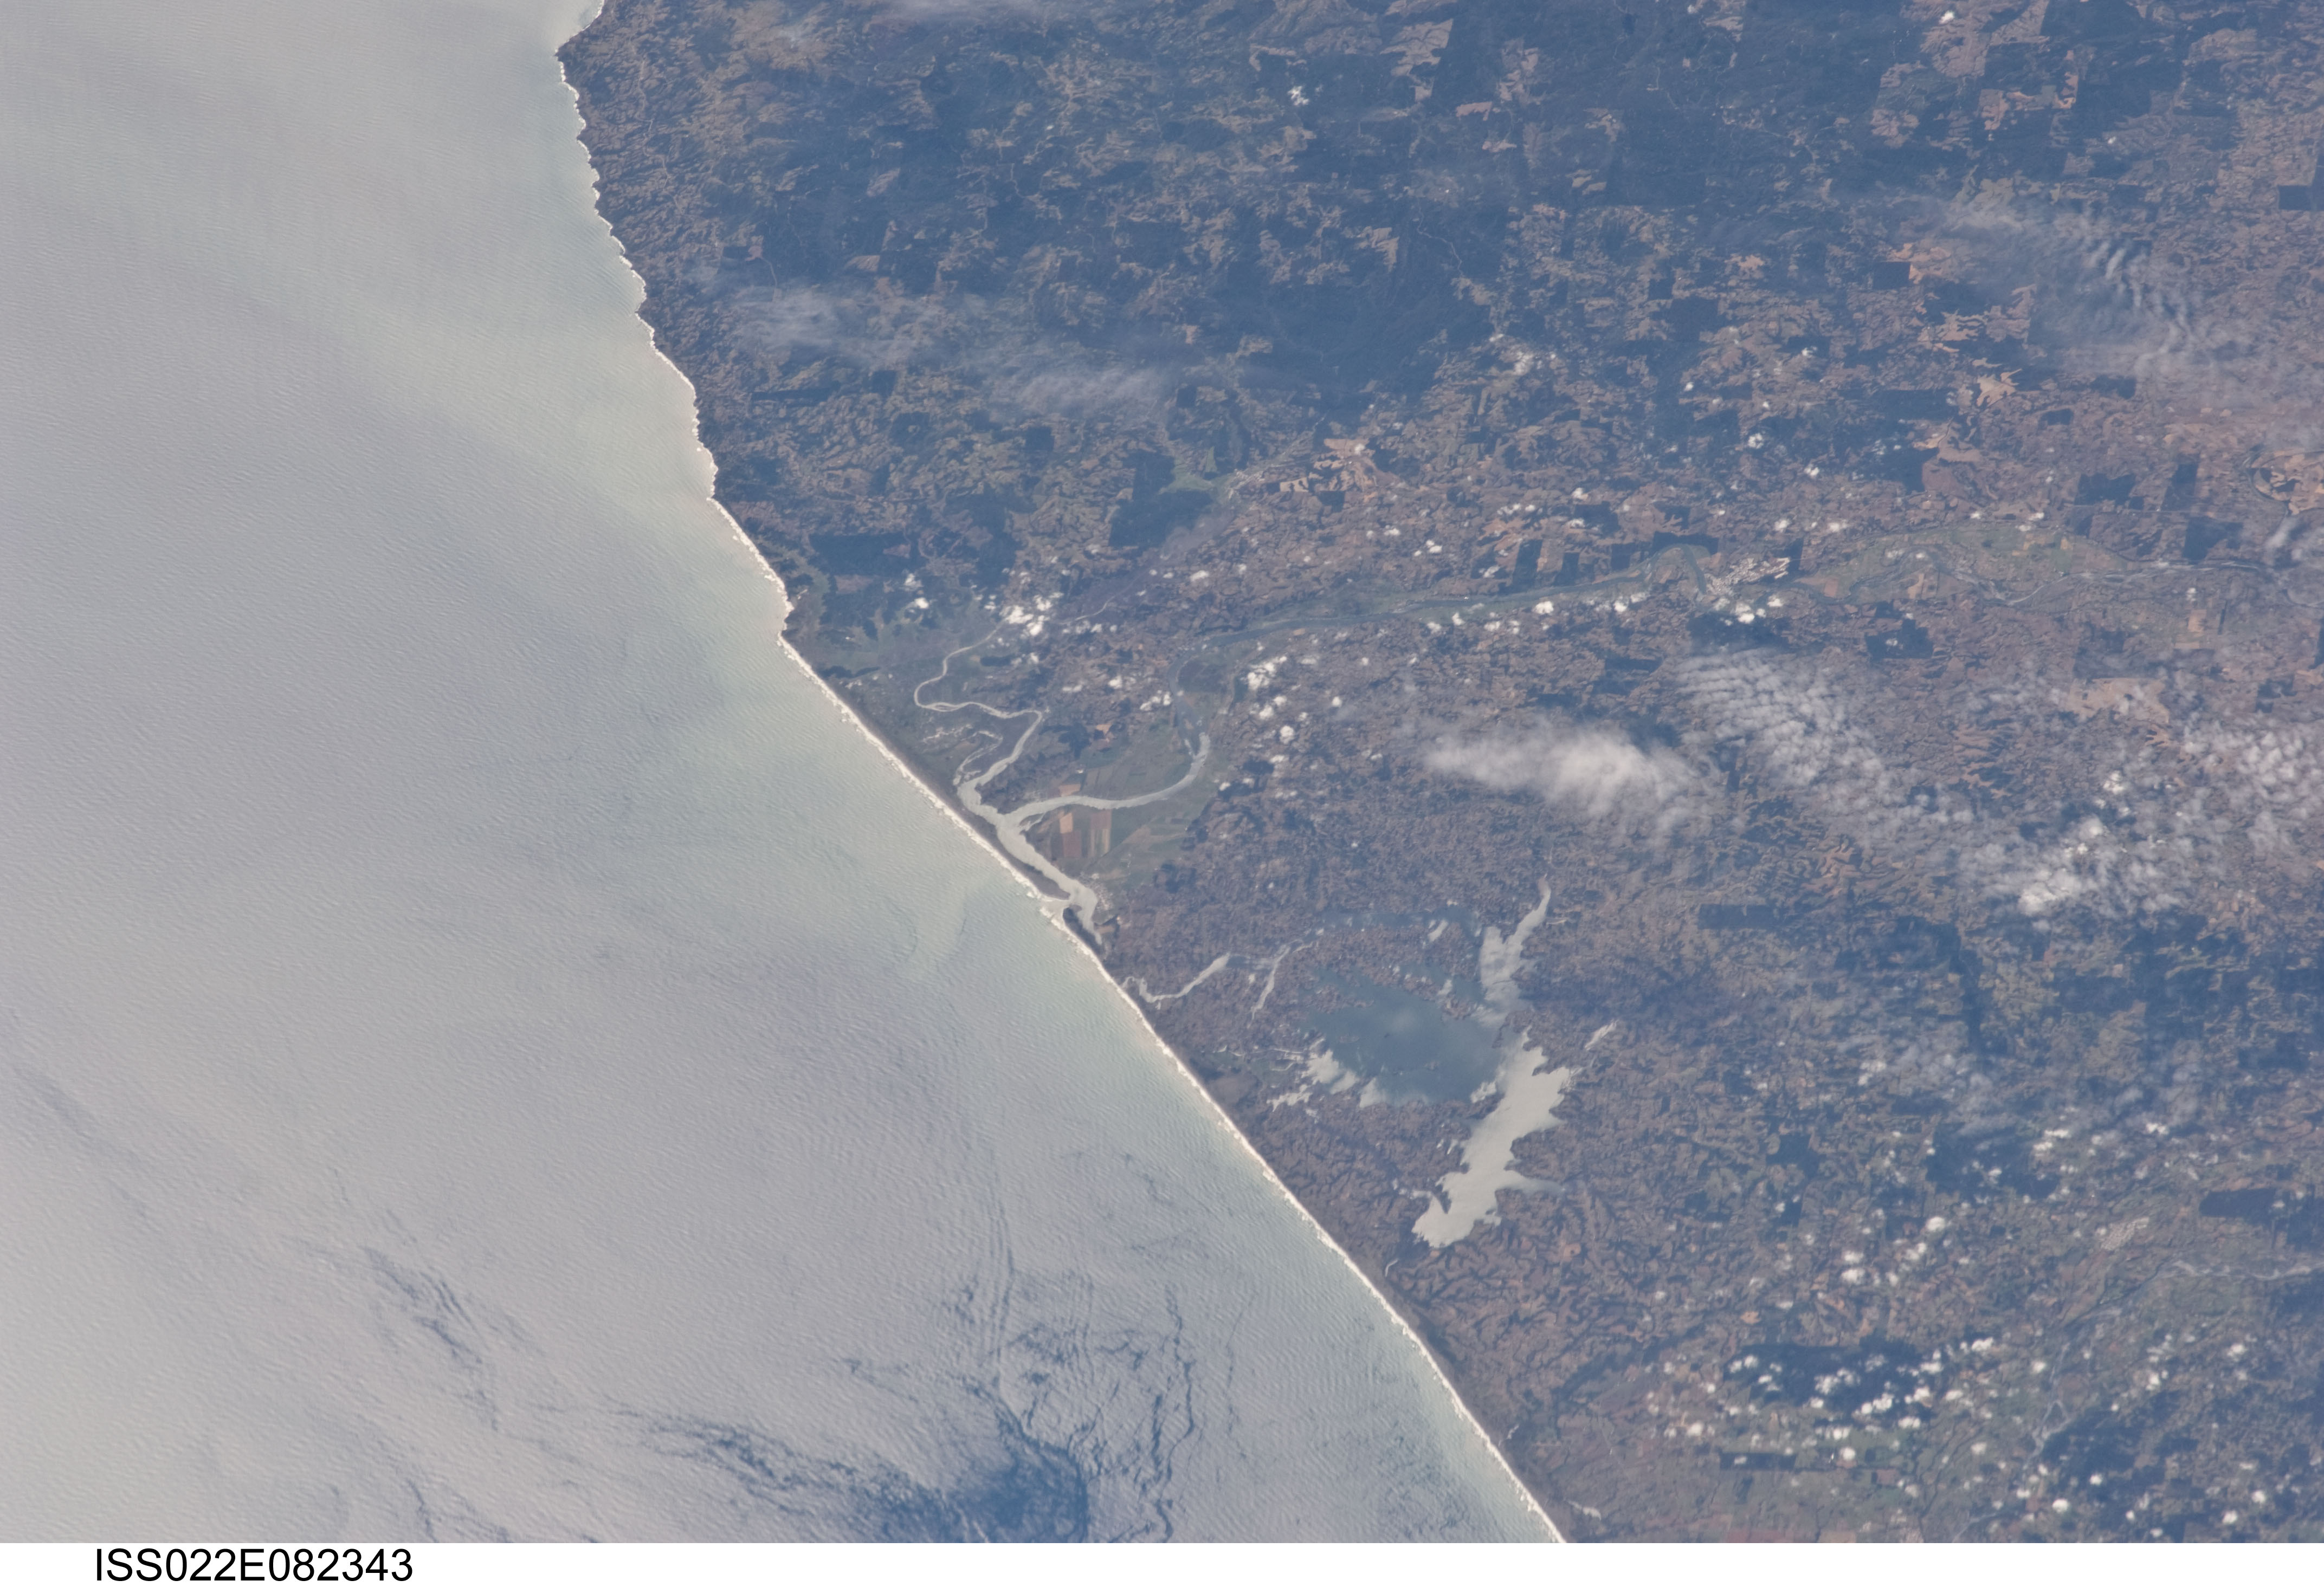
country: CHILE
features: COAST, GLINT, WAVES, L. DEL BUDI, IMPERIAL R., AGR., FOREST
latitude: -38.7
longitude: -73.3
